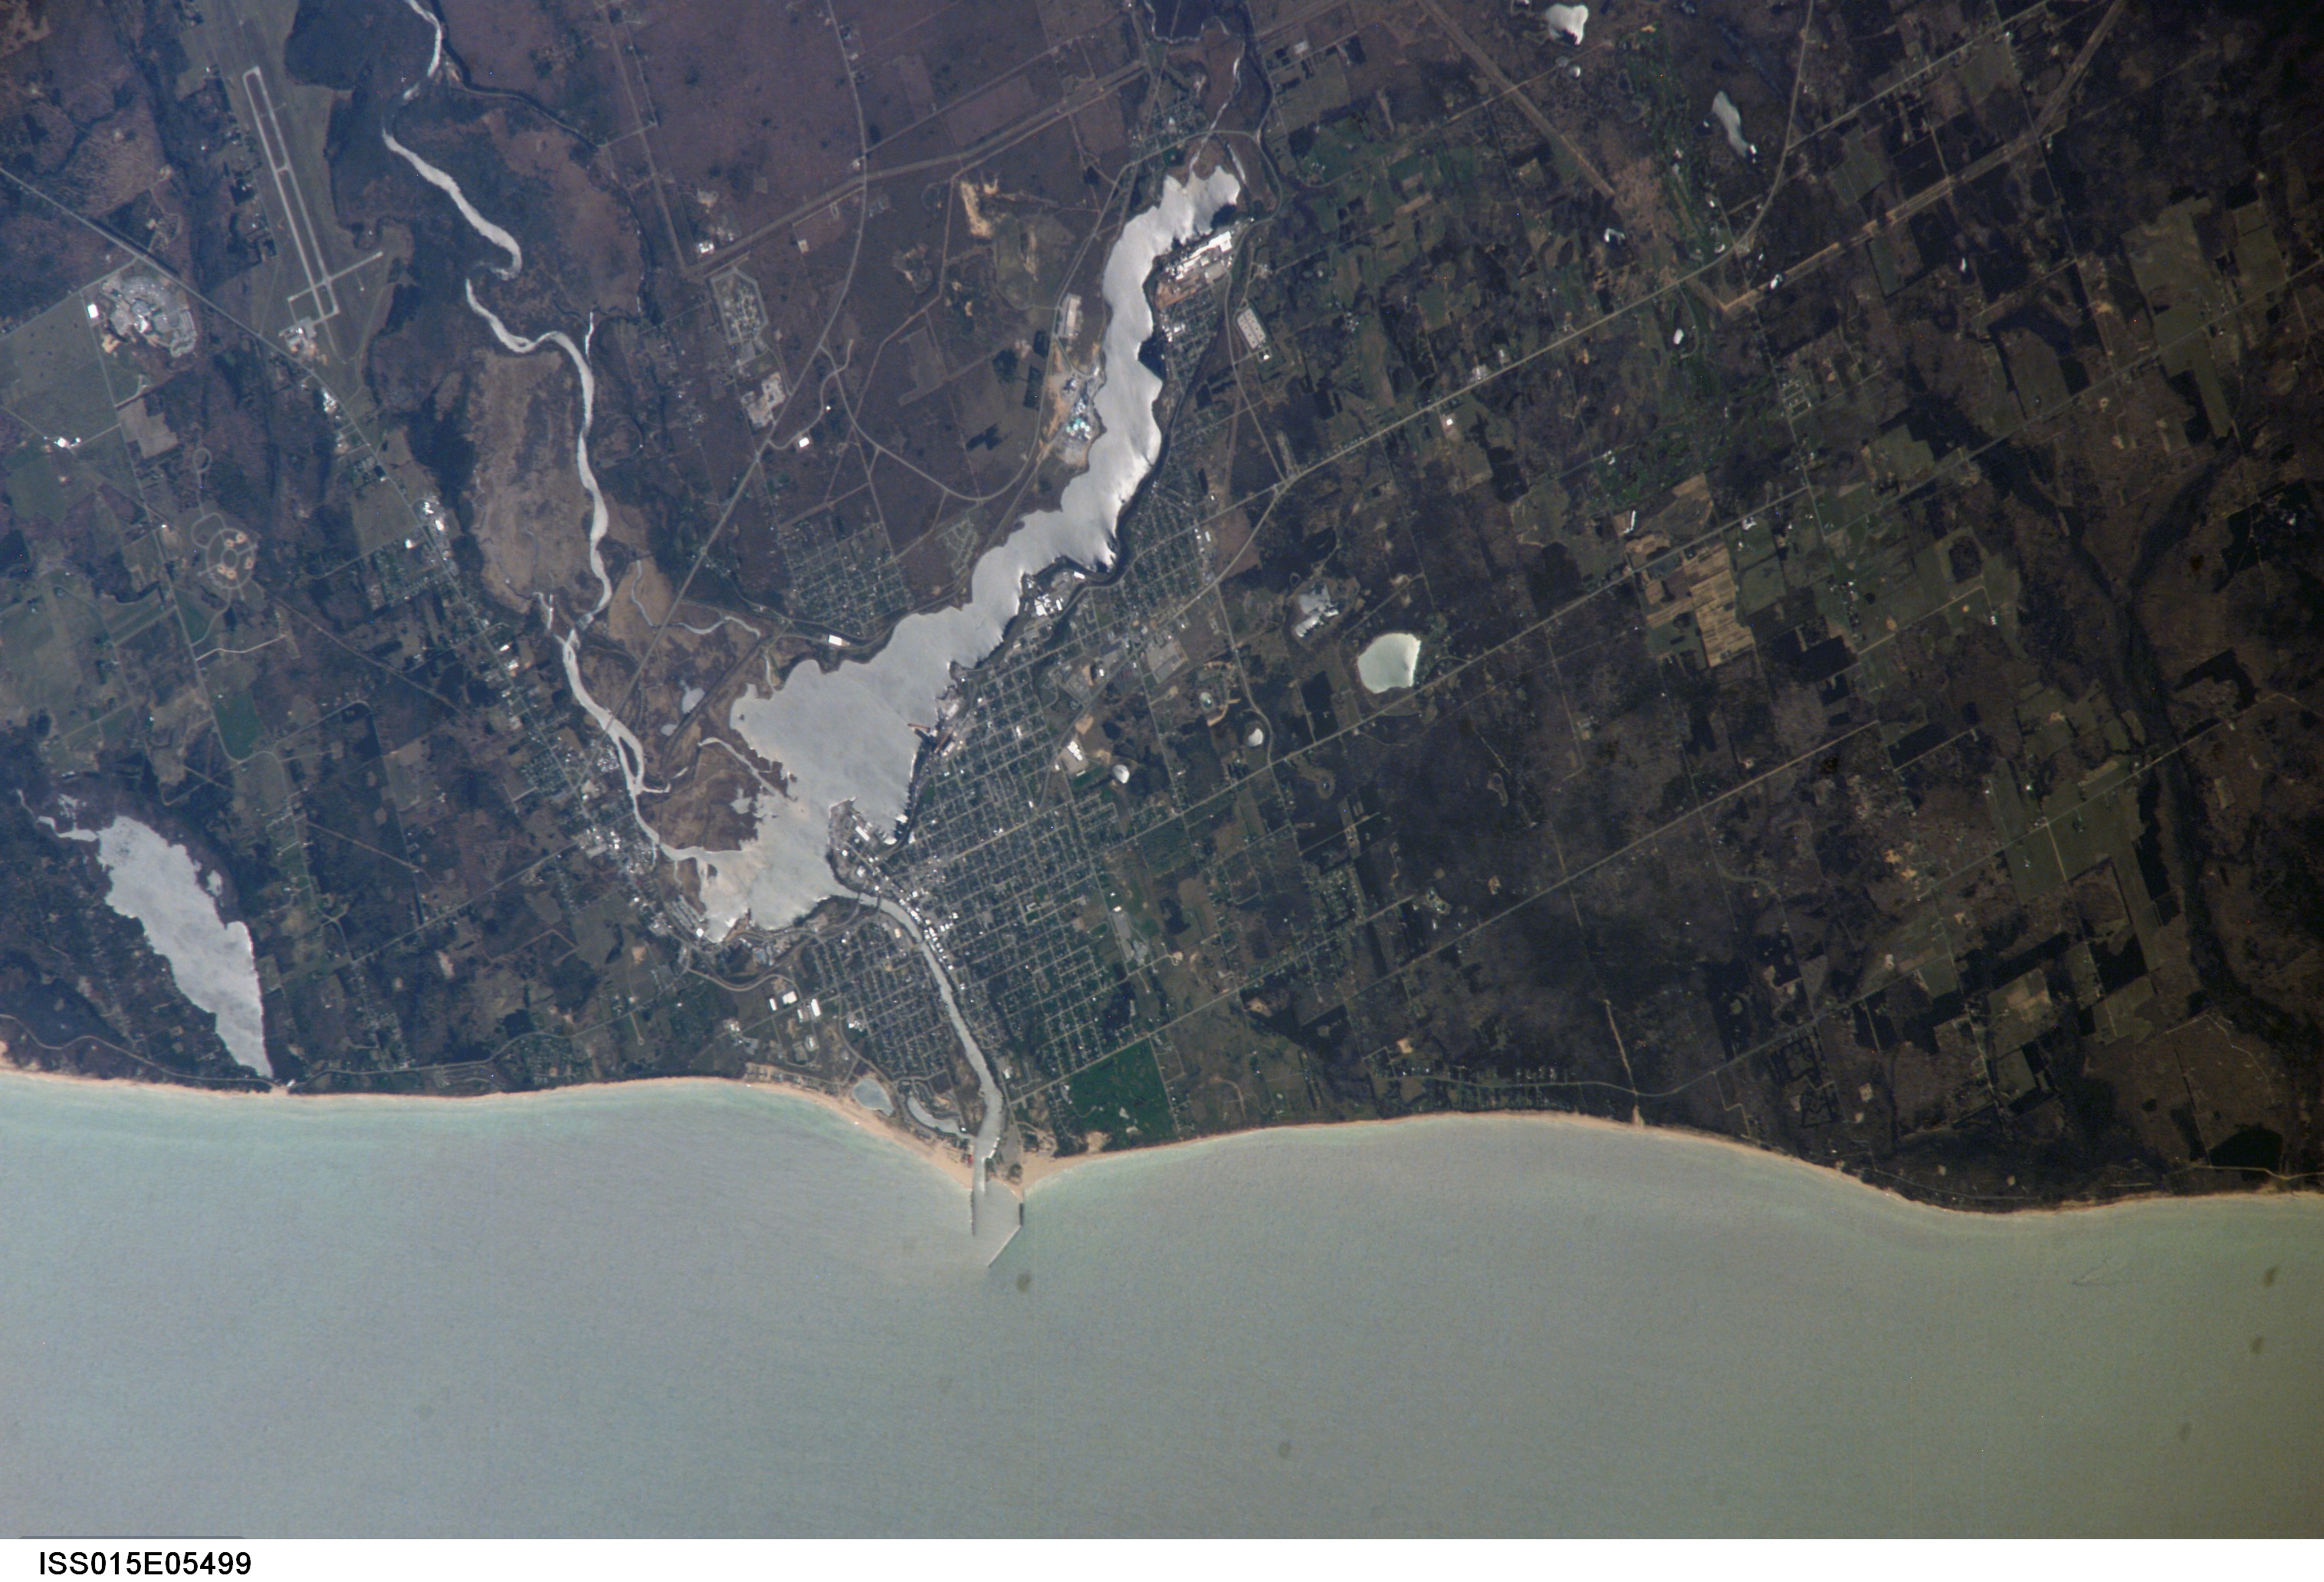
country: USA-MICHIGAN
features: MANISTEE, MANISTEE LAKE
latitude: 44.2
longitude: -86.3
